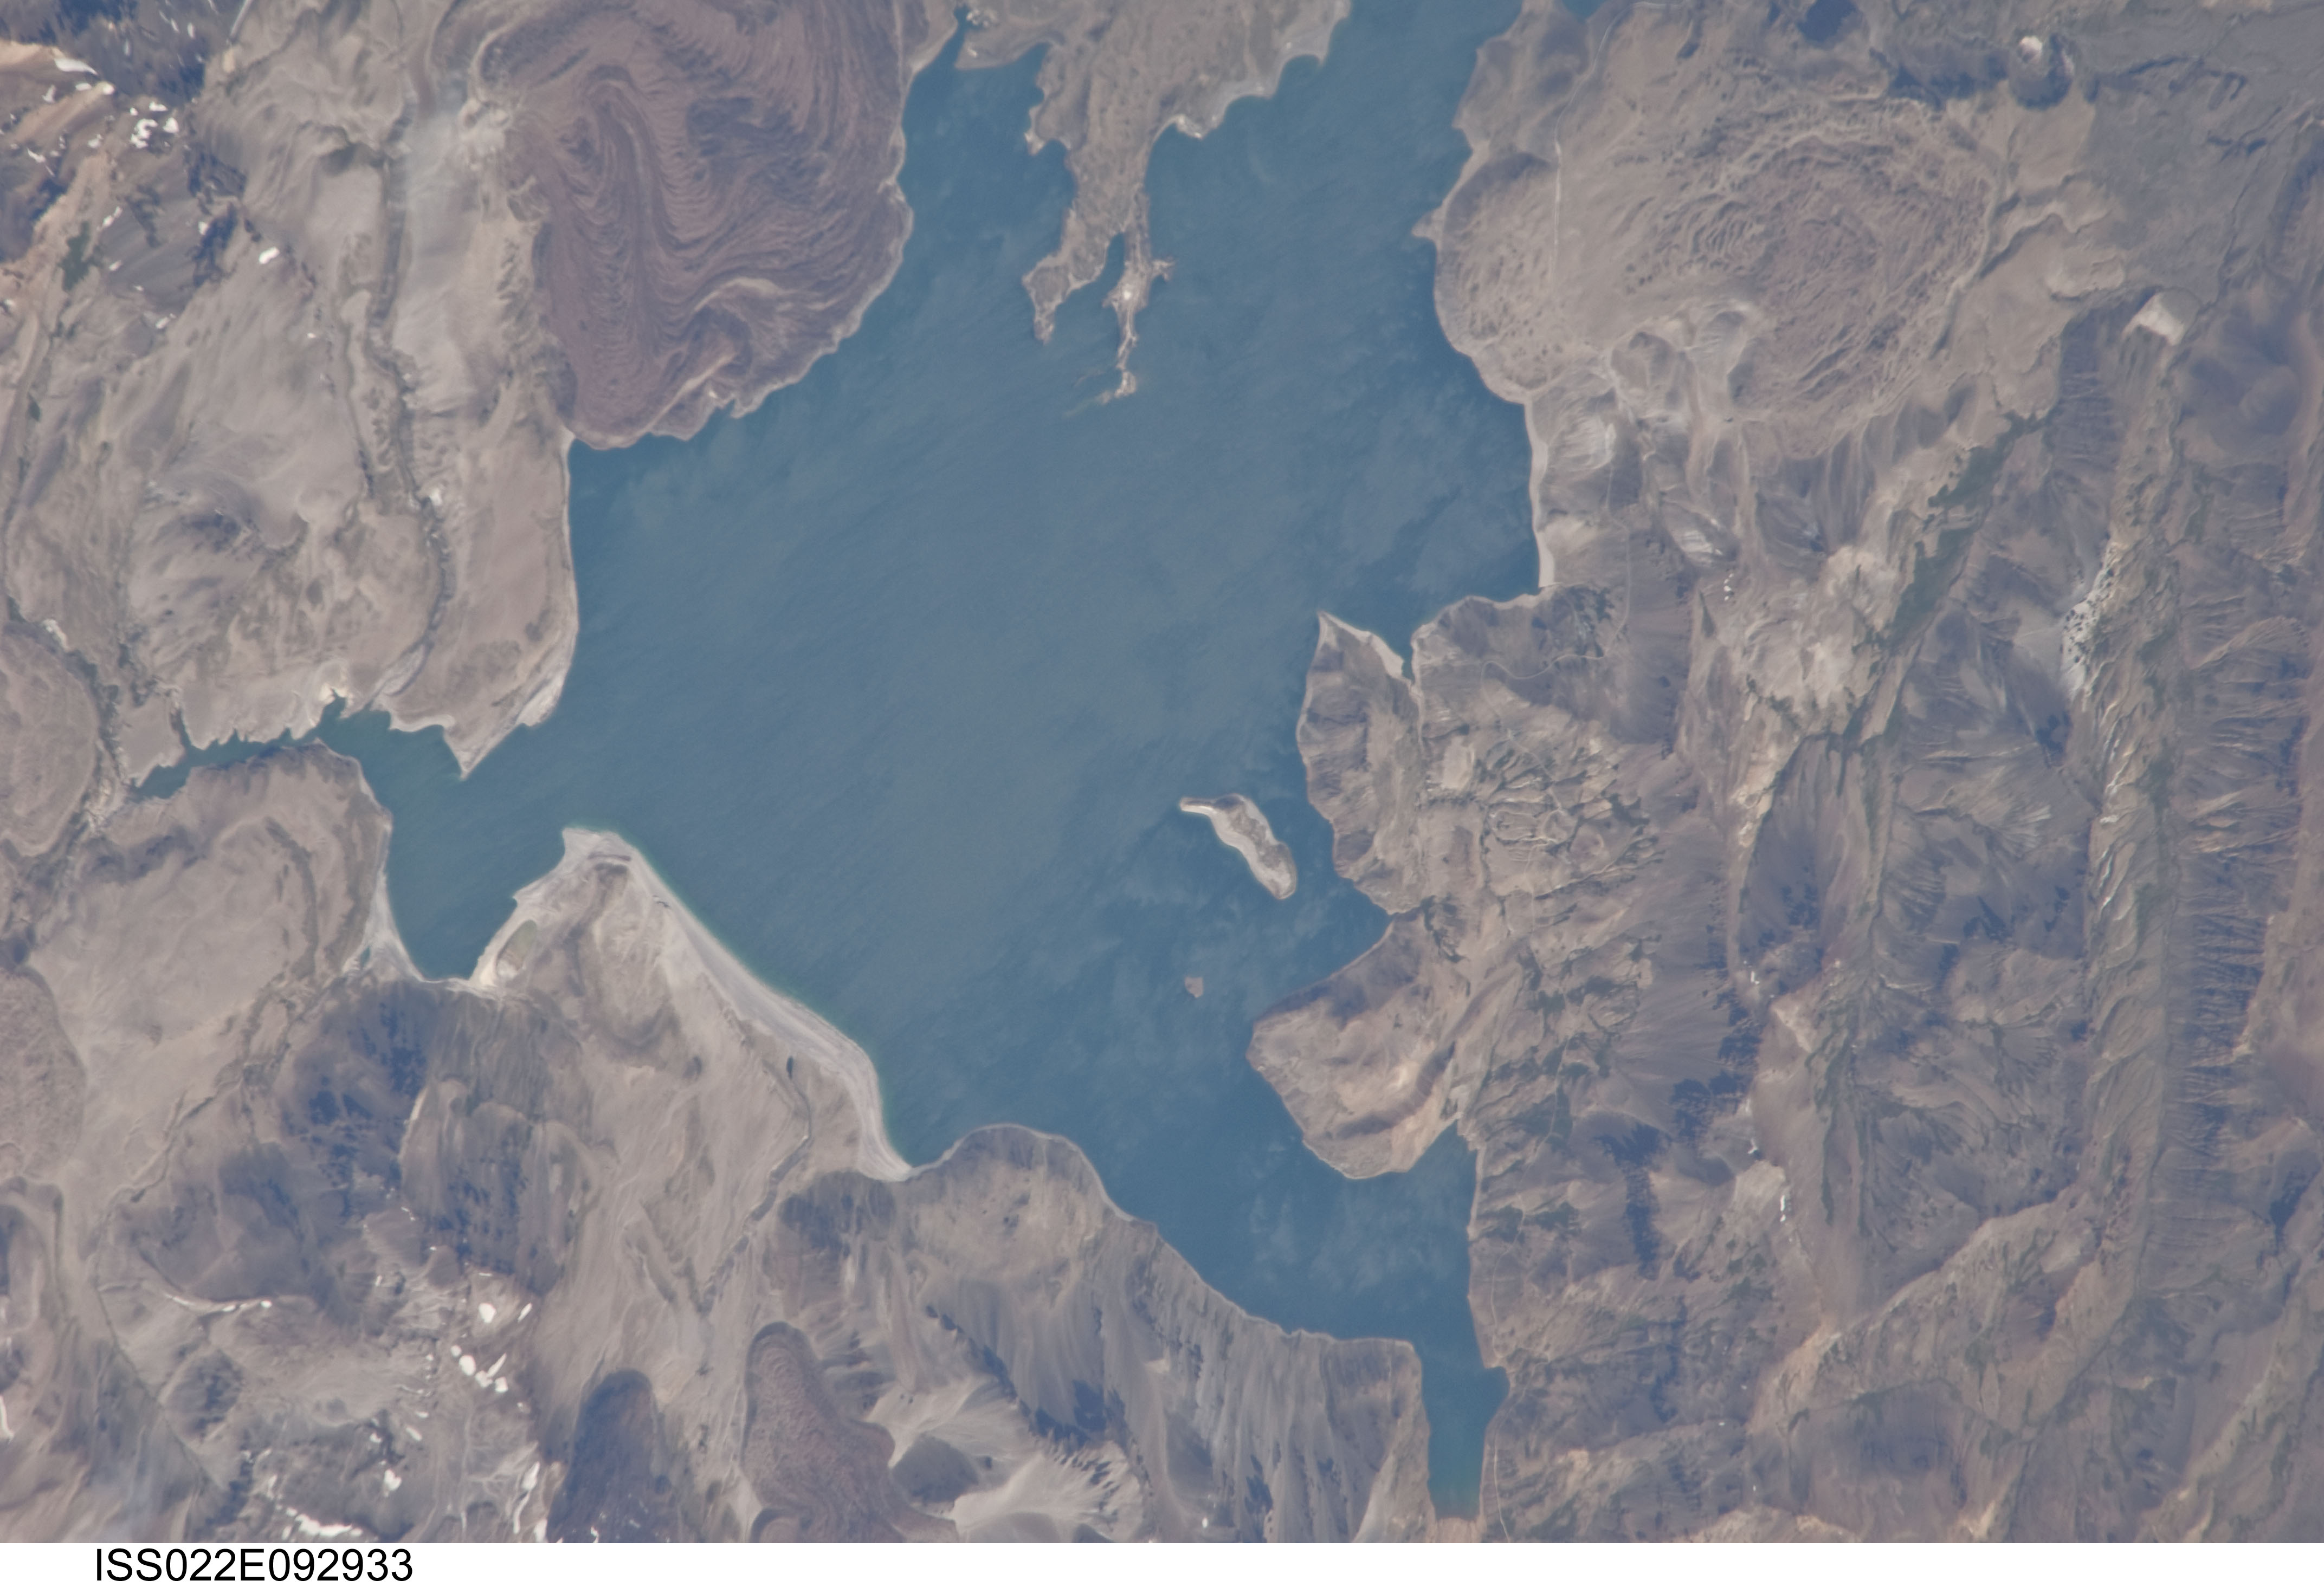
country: CHILE
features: LAKE OF MAULE, LAVA FLOWS, ANDES MTS.
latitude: -36.0
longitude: -70.5
